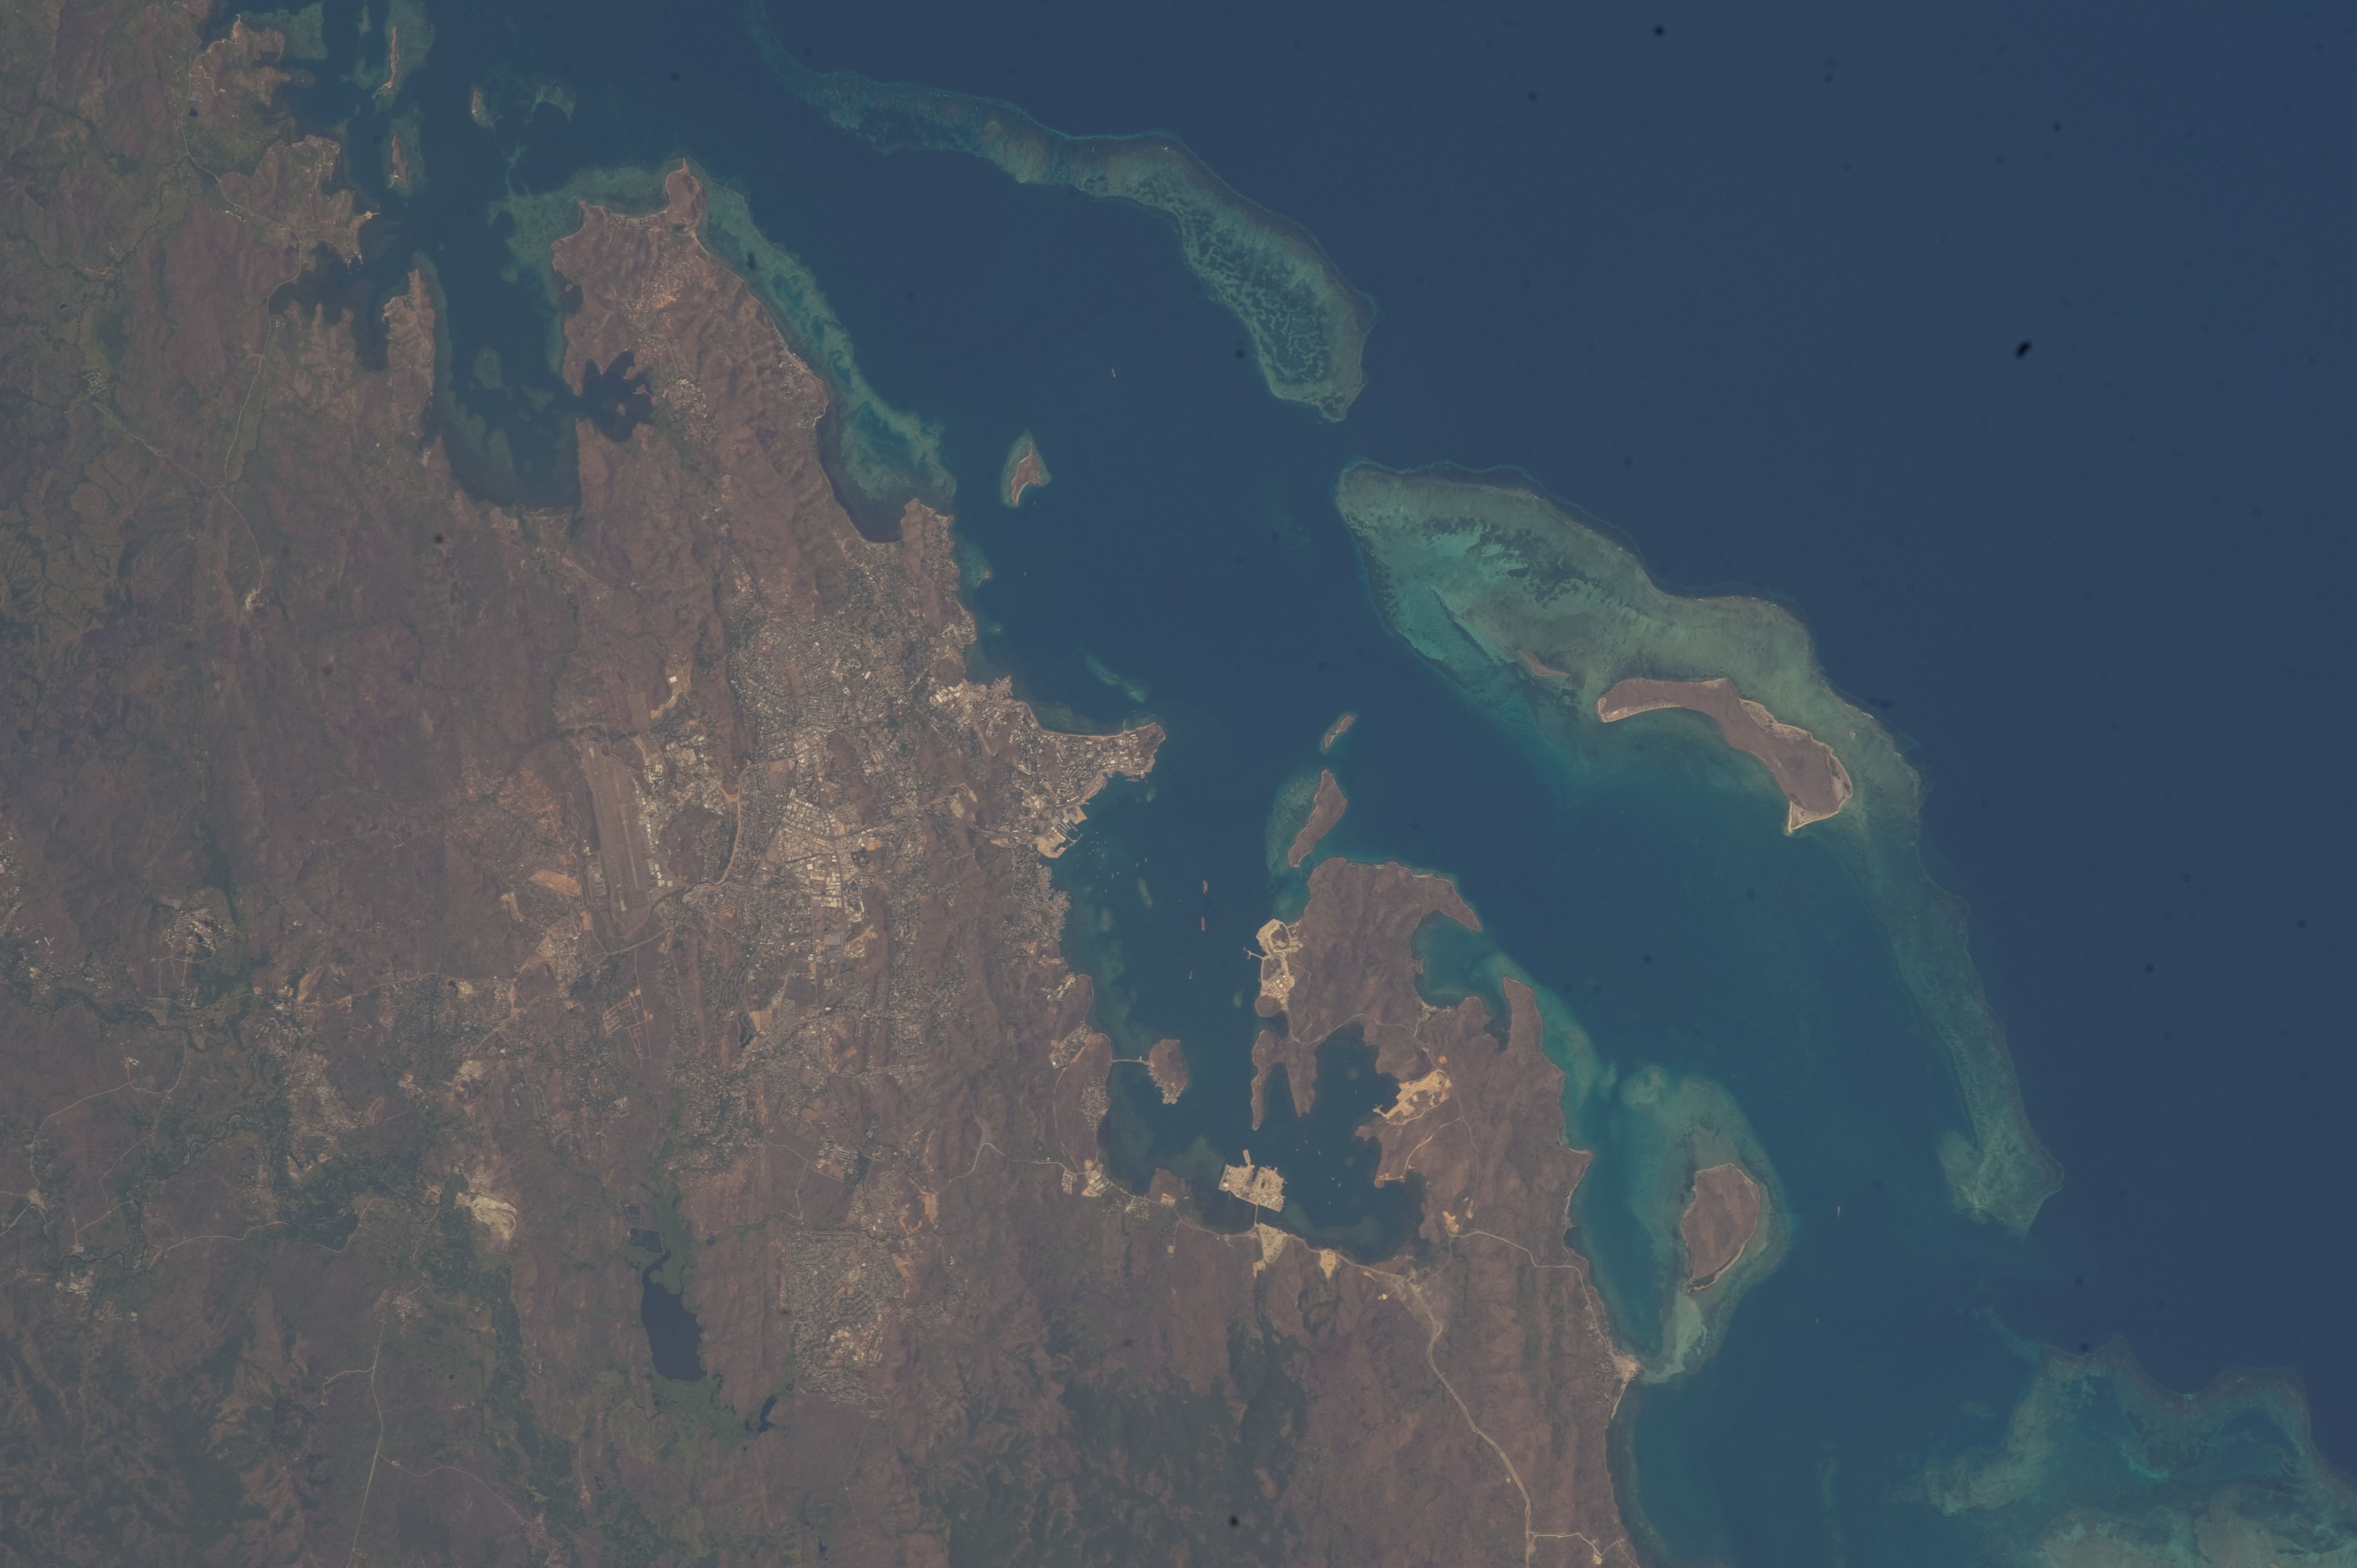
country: PAPUA NEW GUINEA
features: FAIFAX HARBOR, PORT MORESBY, REEFS
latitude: -9.5
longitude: 147.1
